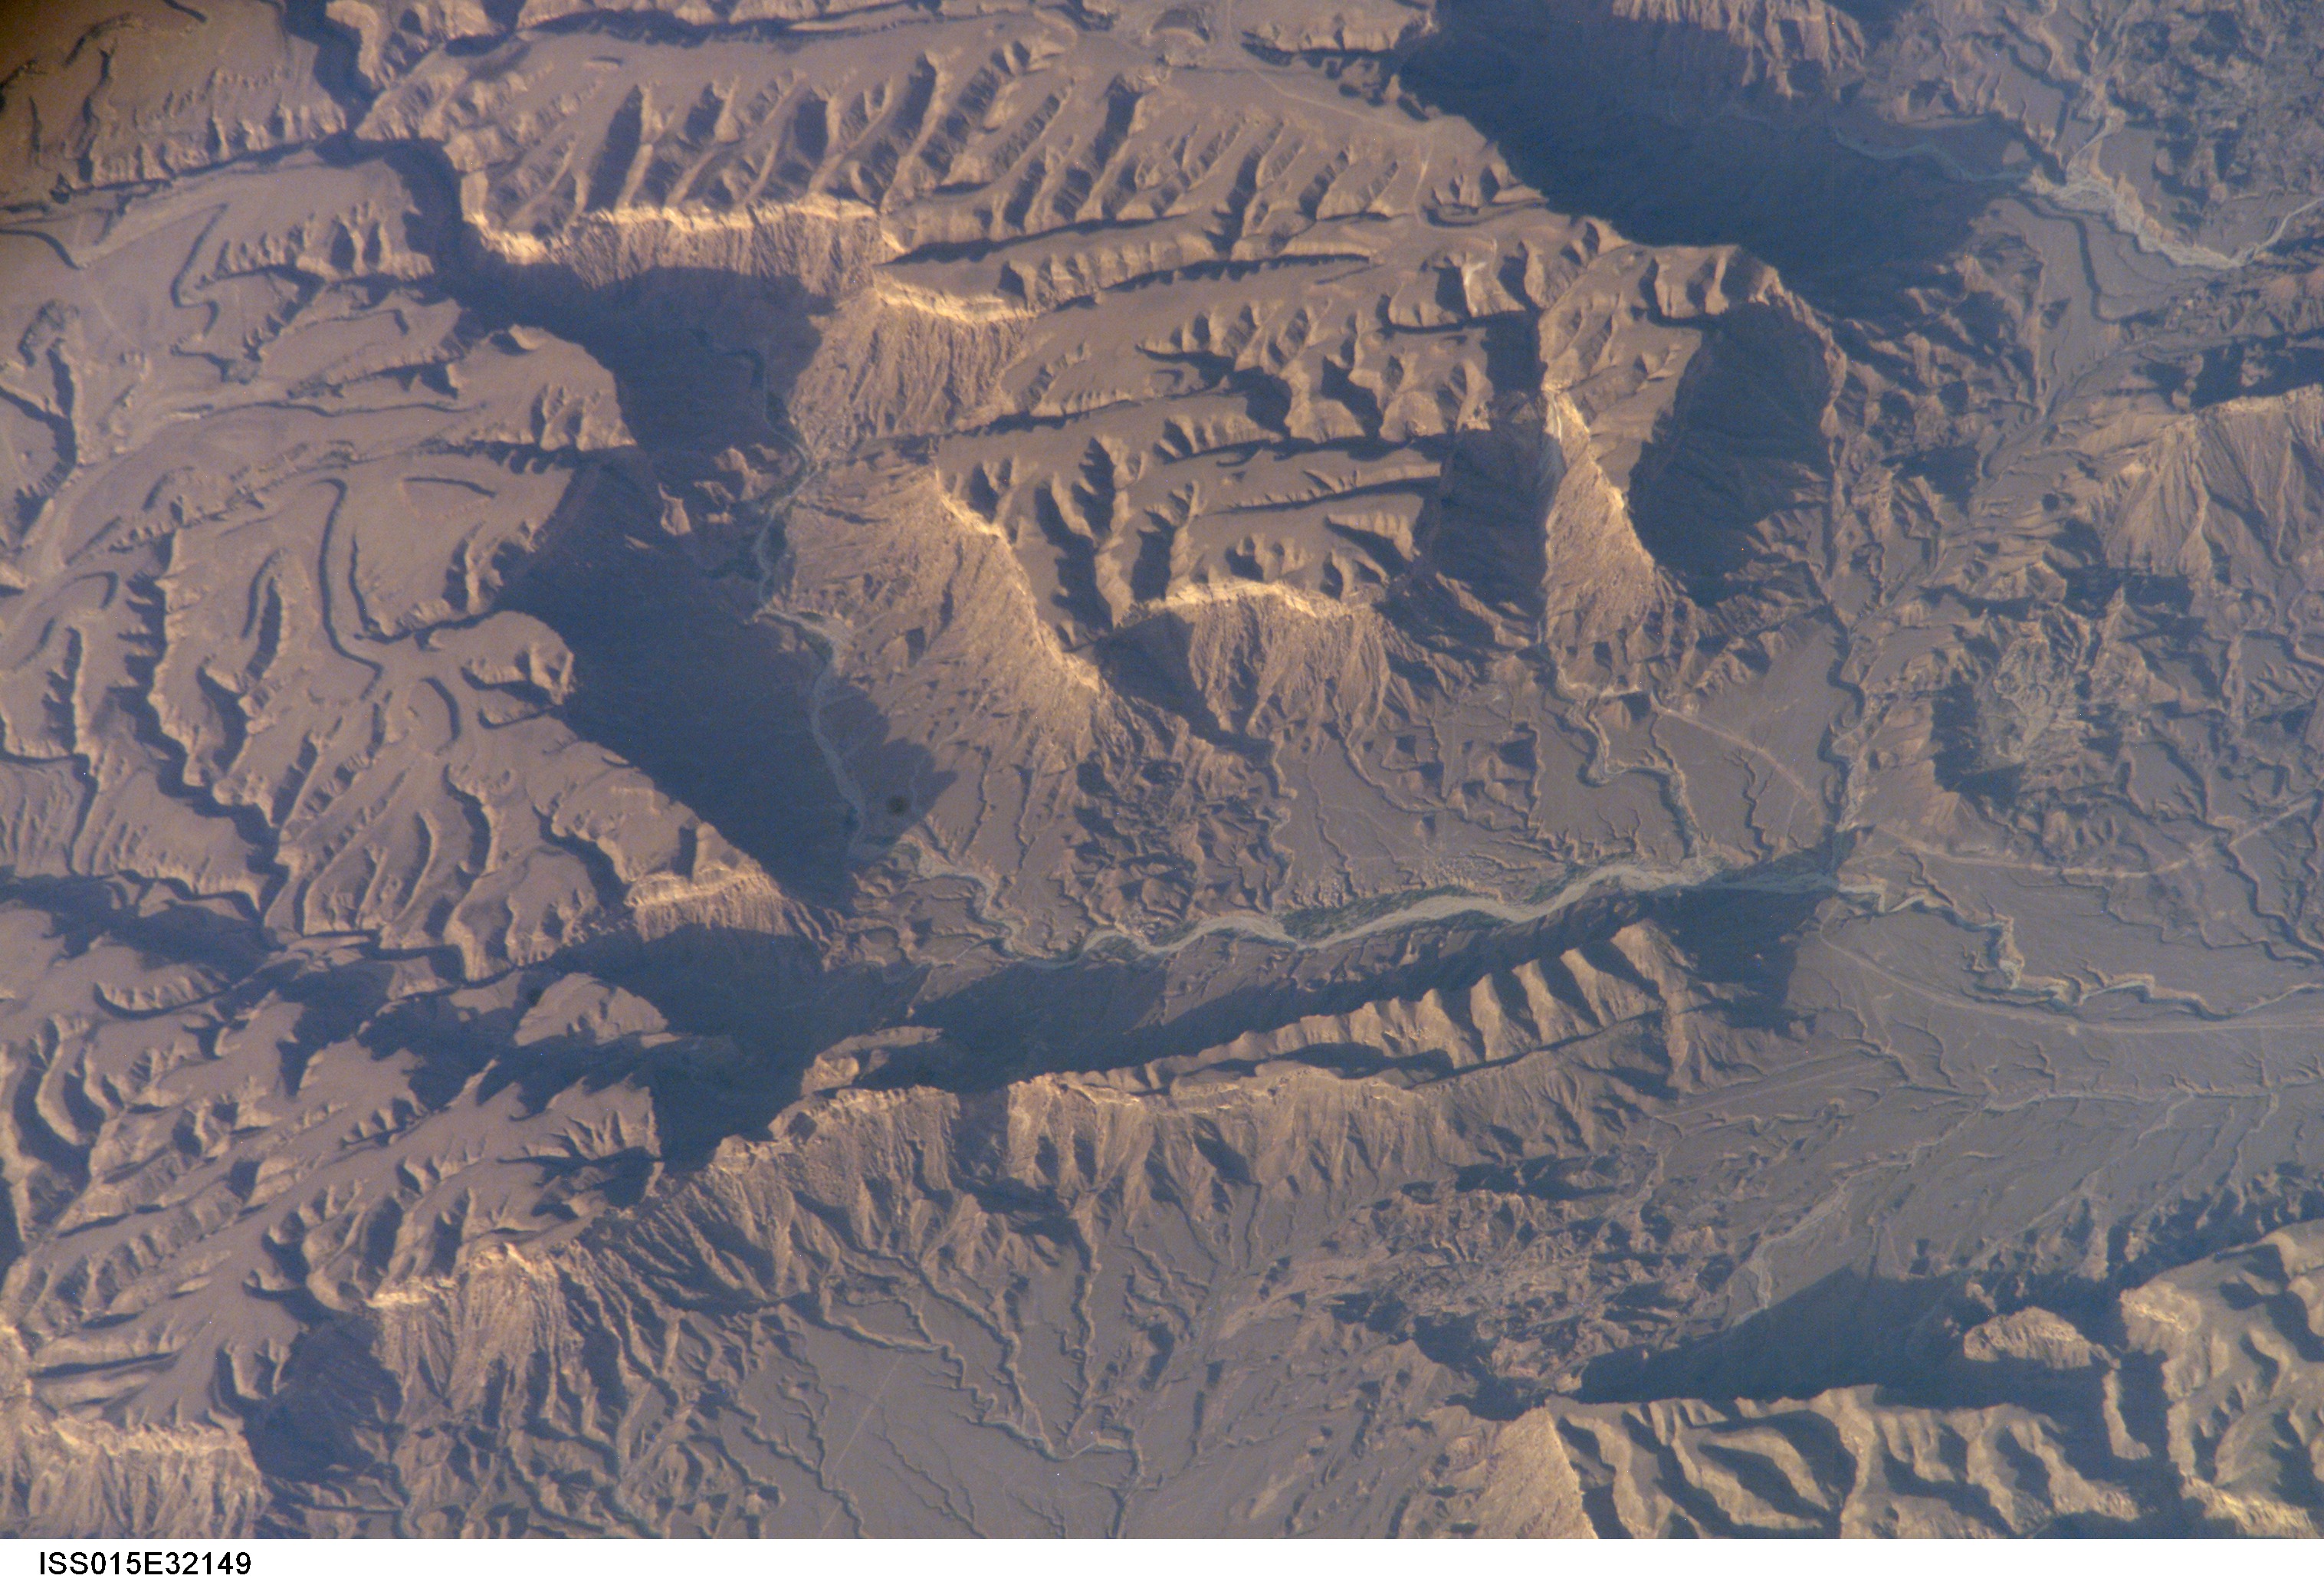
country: YEMEN
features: BLUFFS, RAVINES, AMAQIN DRAIN.
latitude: 14.5
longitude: 47.3
